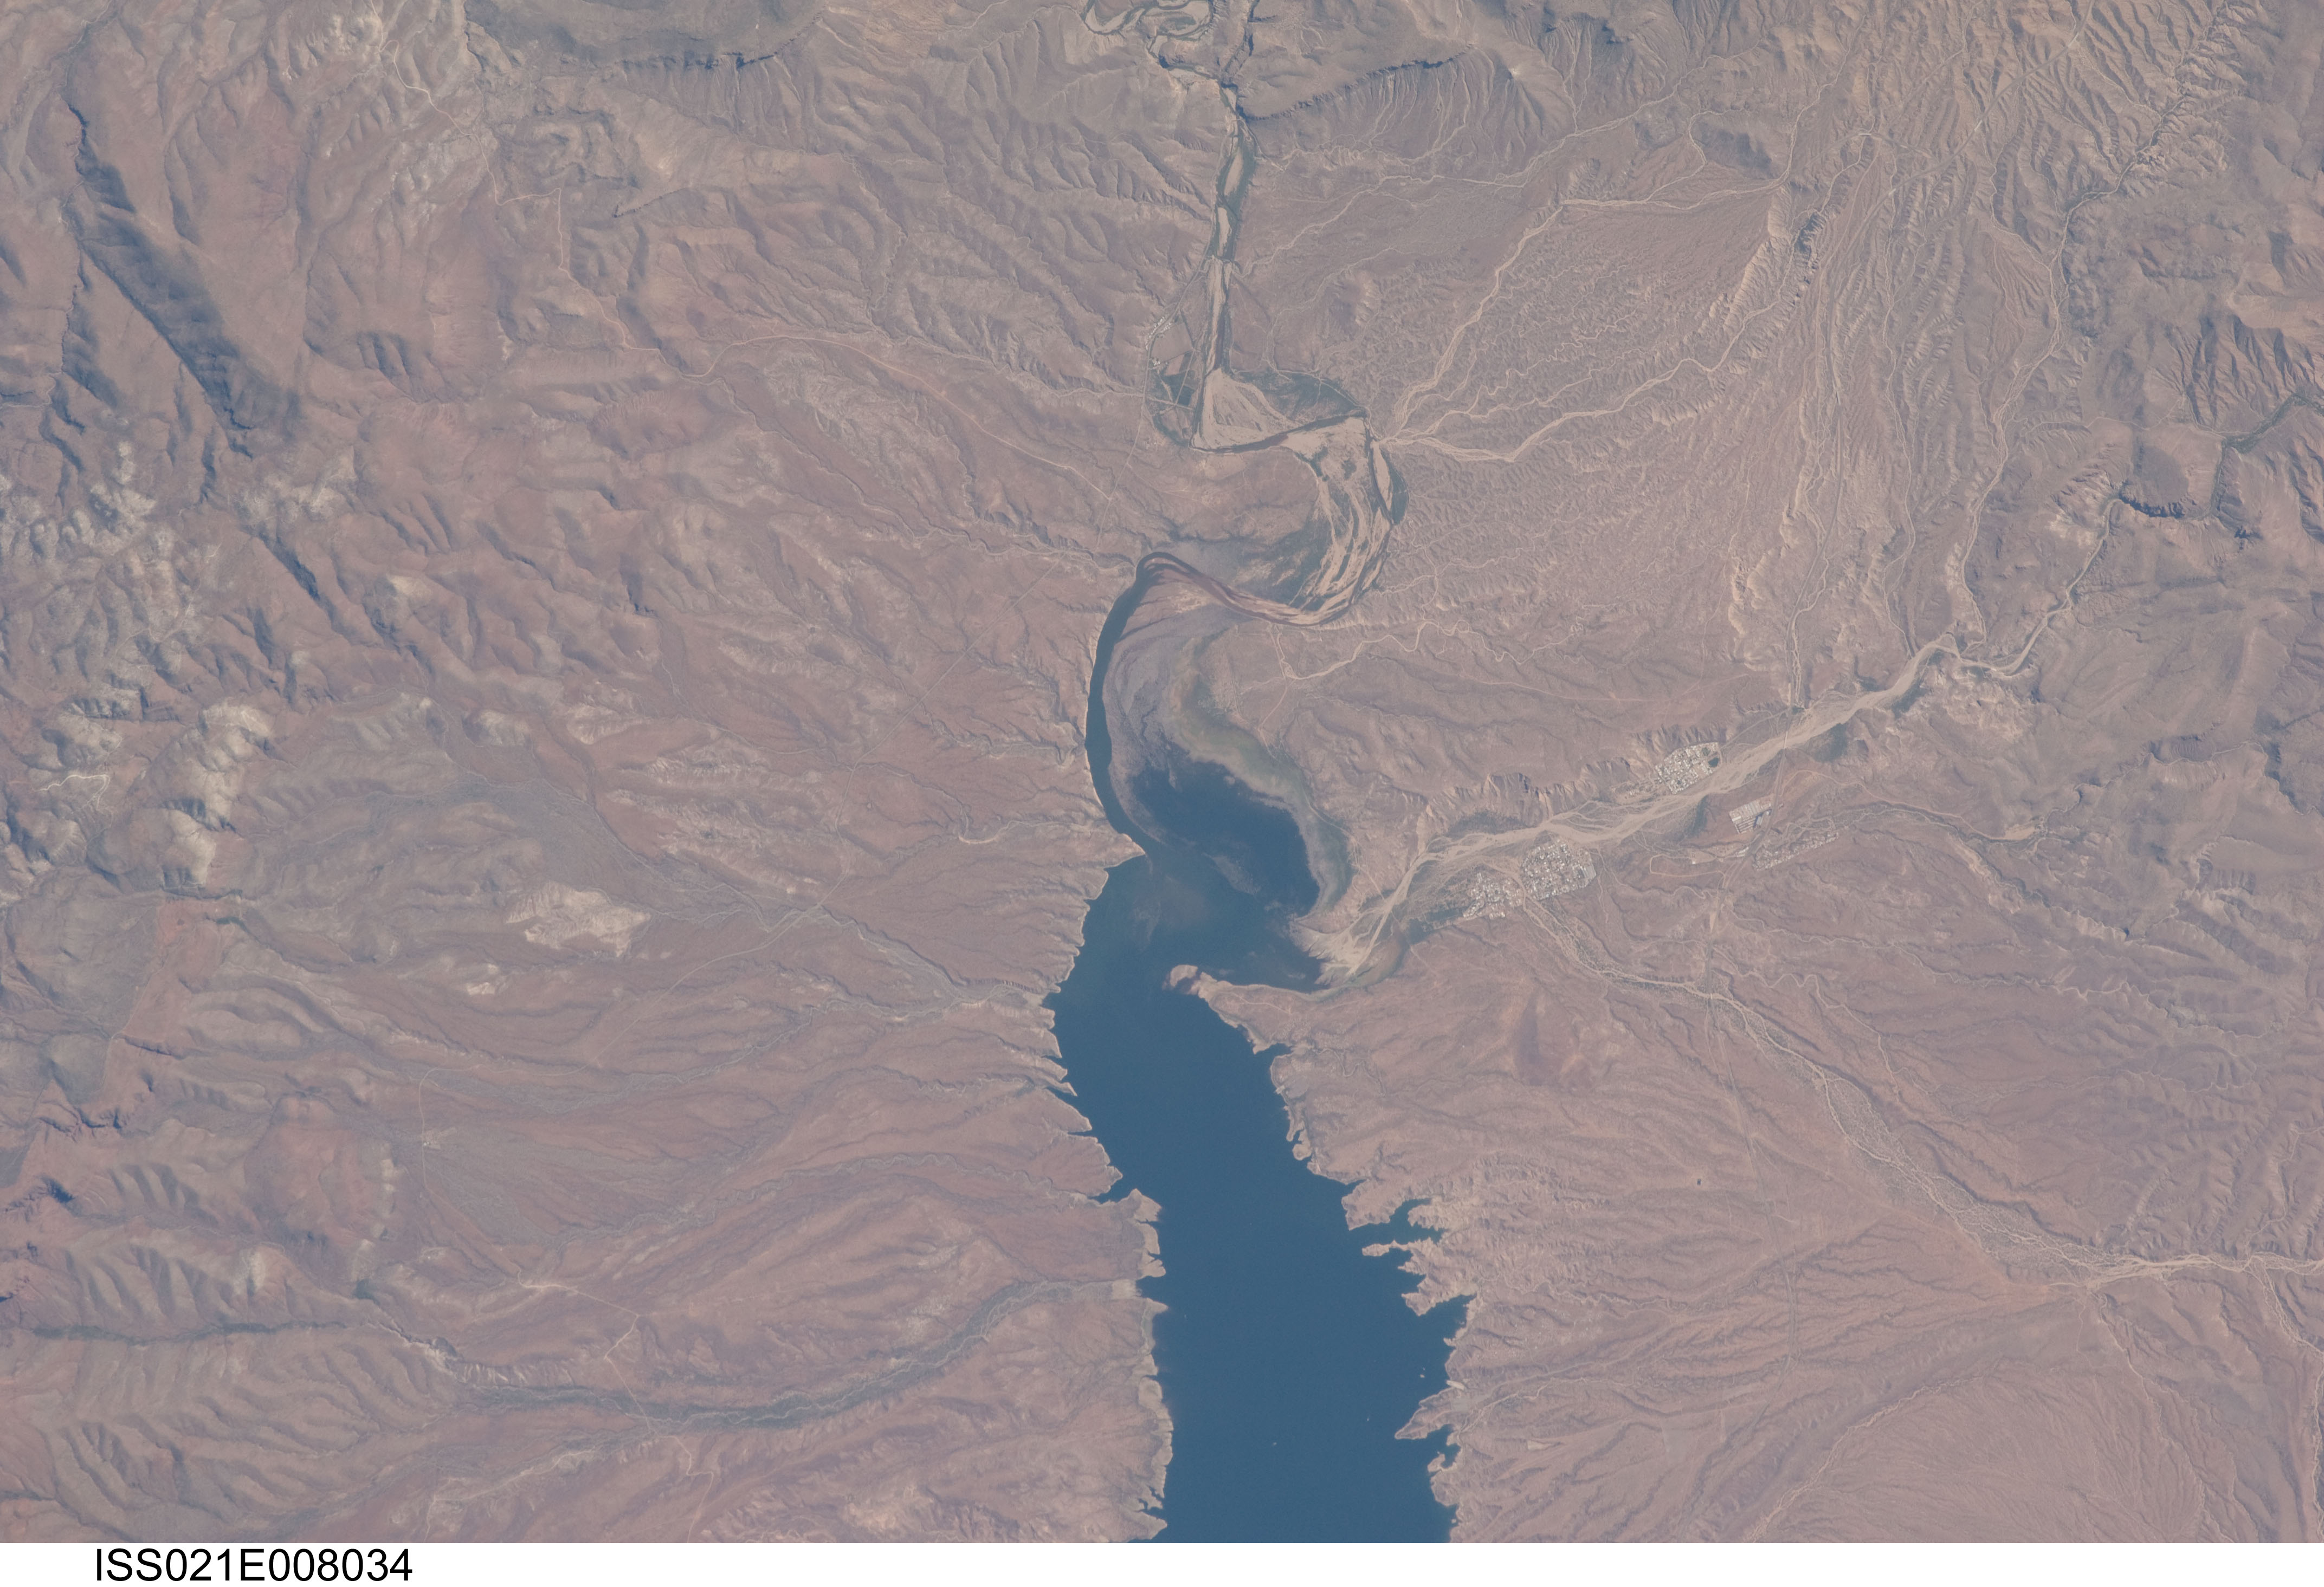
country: USA-ARIZONA
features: ROOSEVELT AZ,SALT RIVER,GRAPEVINE AIRSTRIP (88AZ),THEODORE ROOSEVELT LAKE
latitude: 33.6
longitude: -111.0
